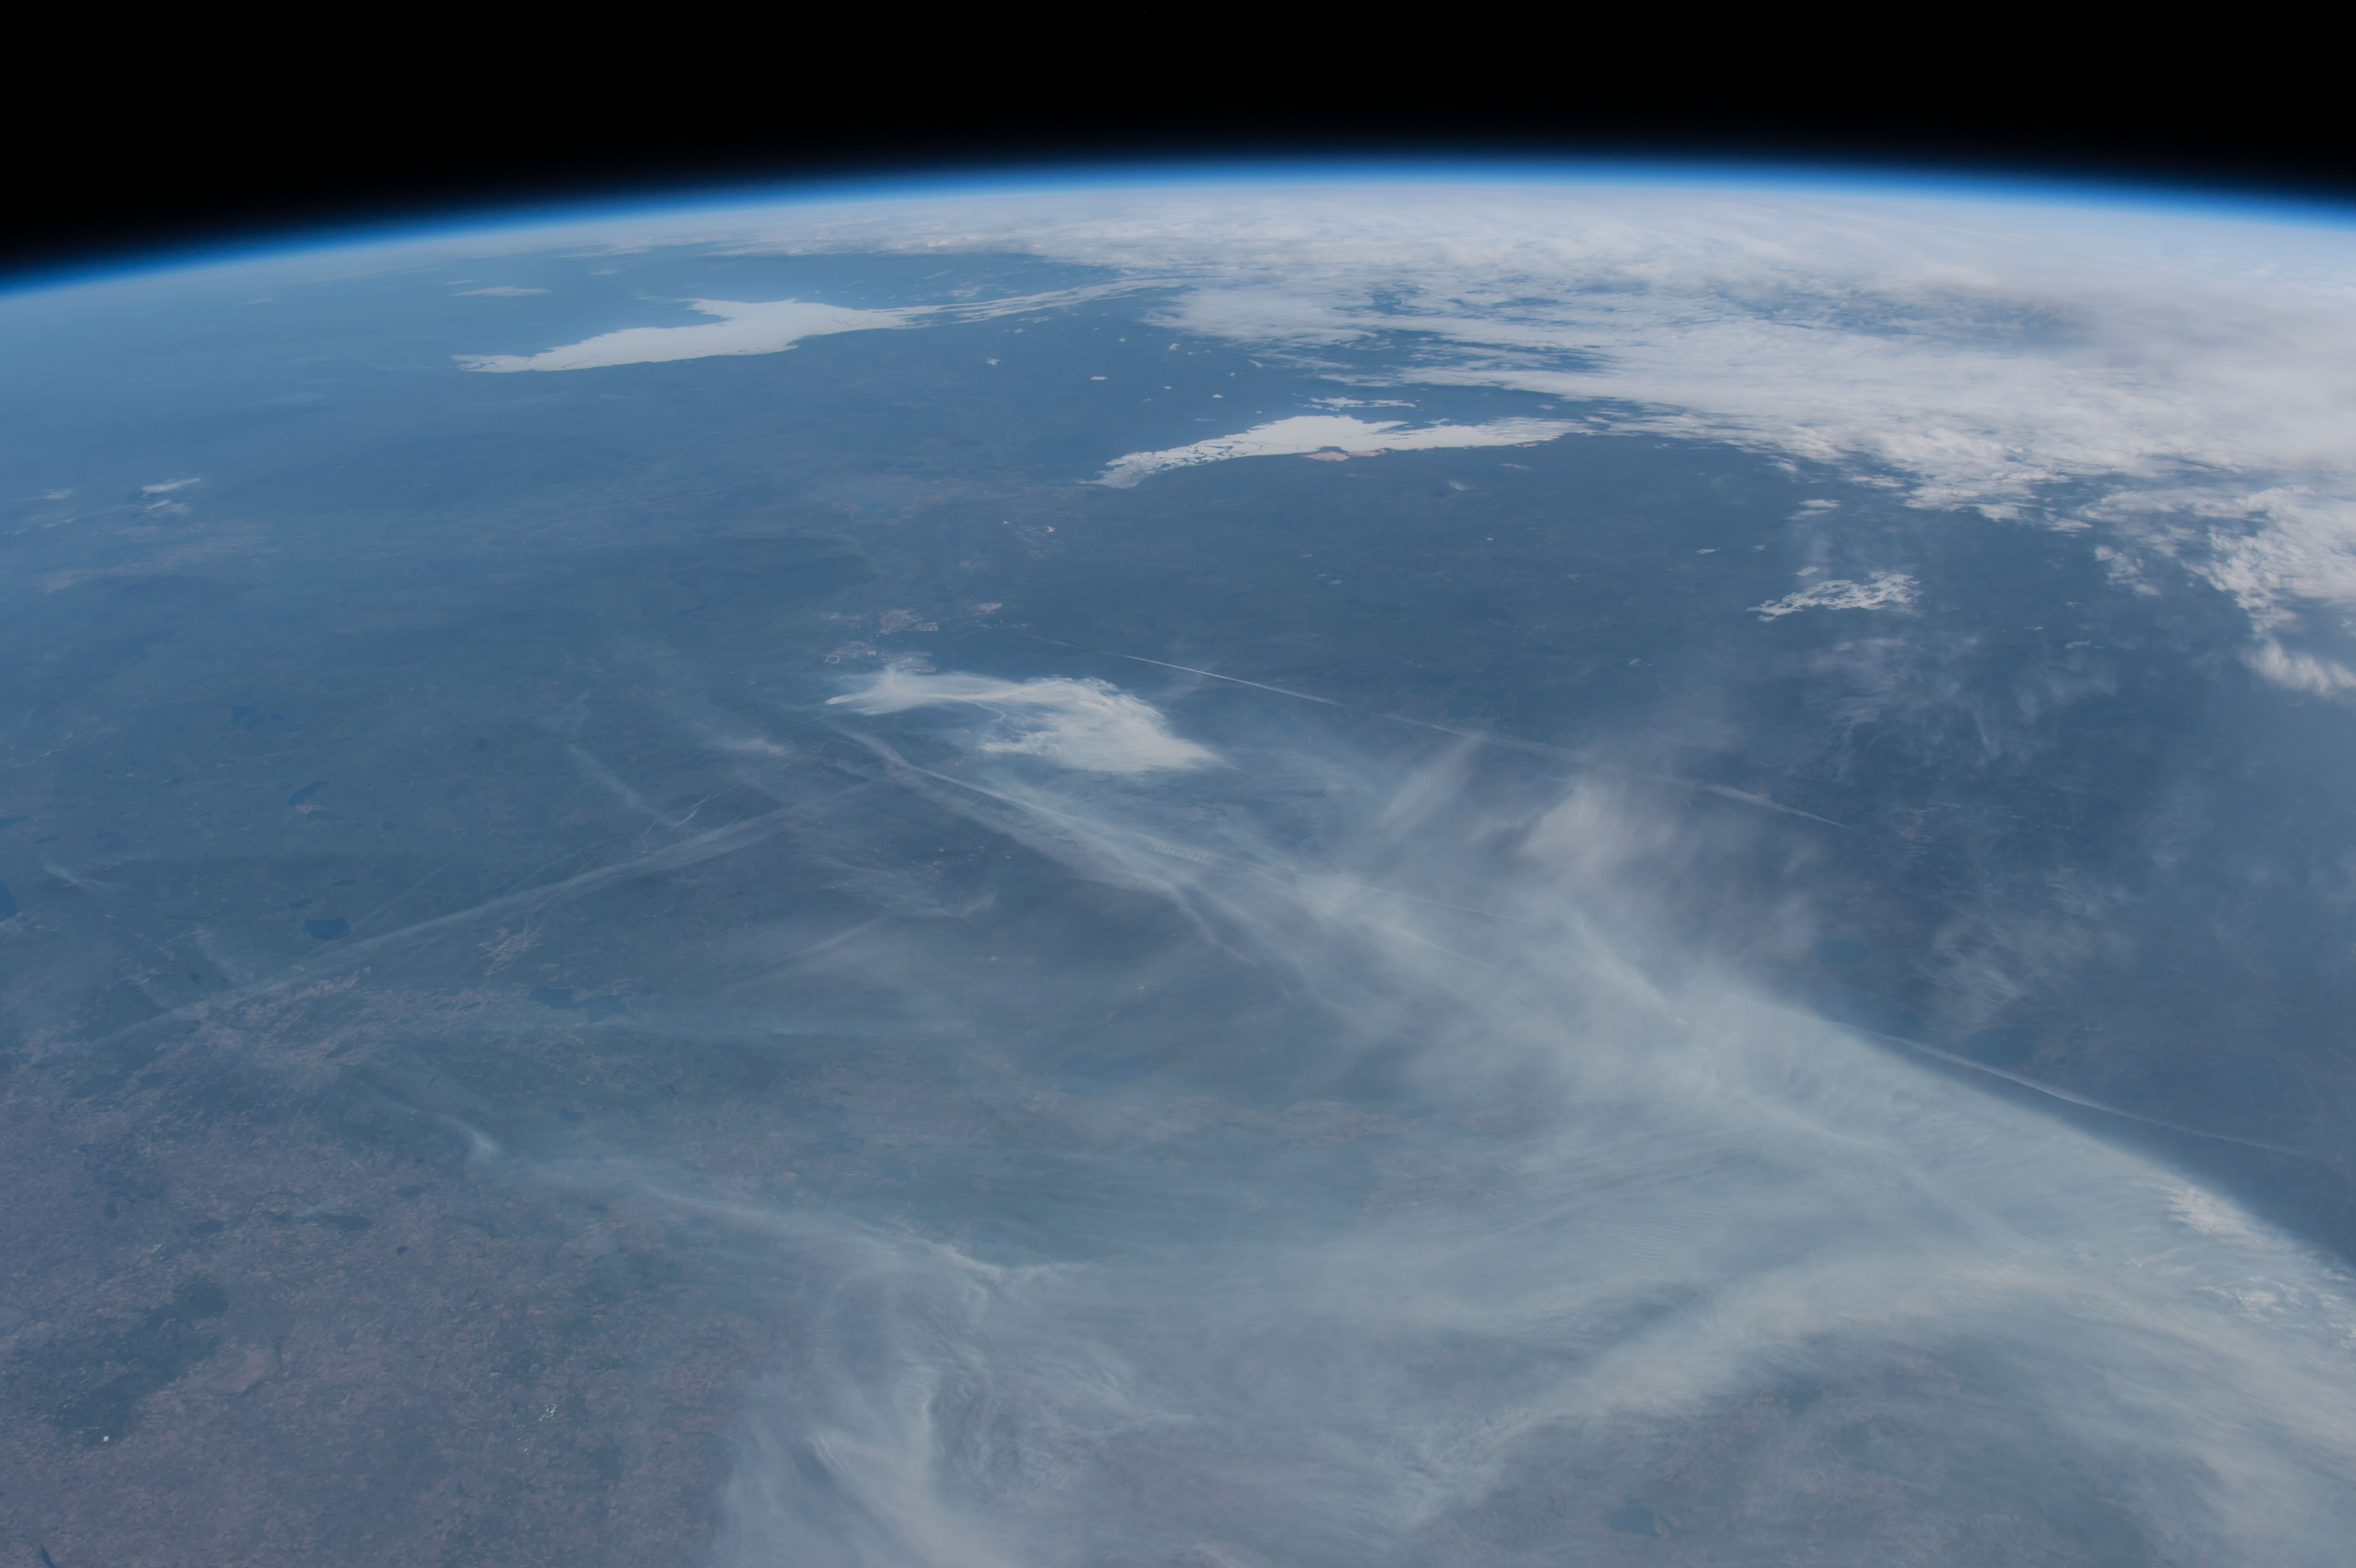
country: CANADA-A
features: PAN-FORT MCMURRAY AREA, FIRE PLUMES, L. ATHABASCA, GREAT SLAVE L., ICE
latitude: 56.5
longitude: -110.0
